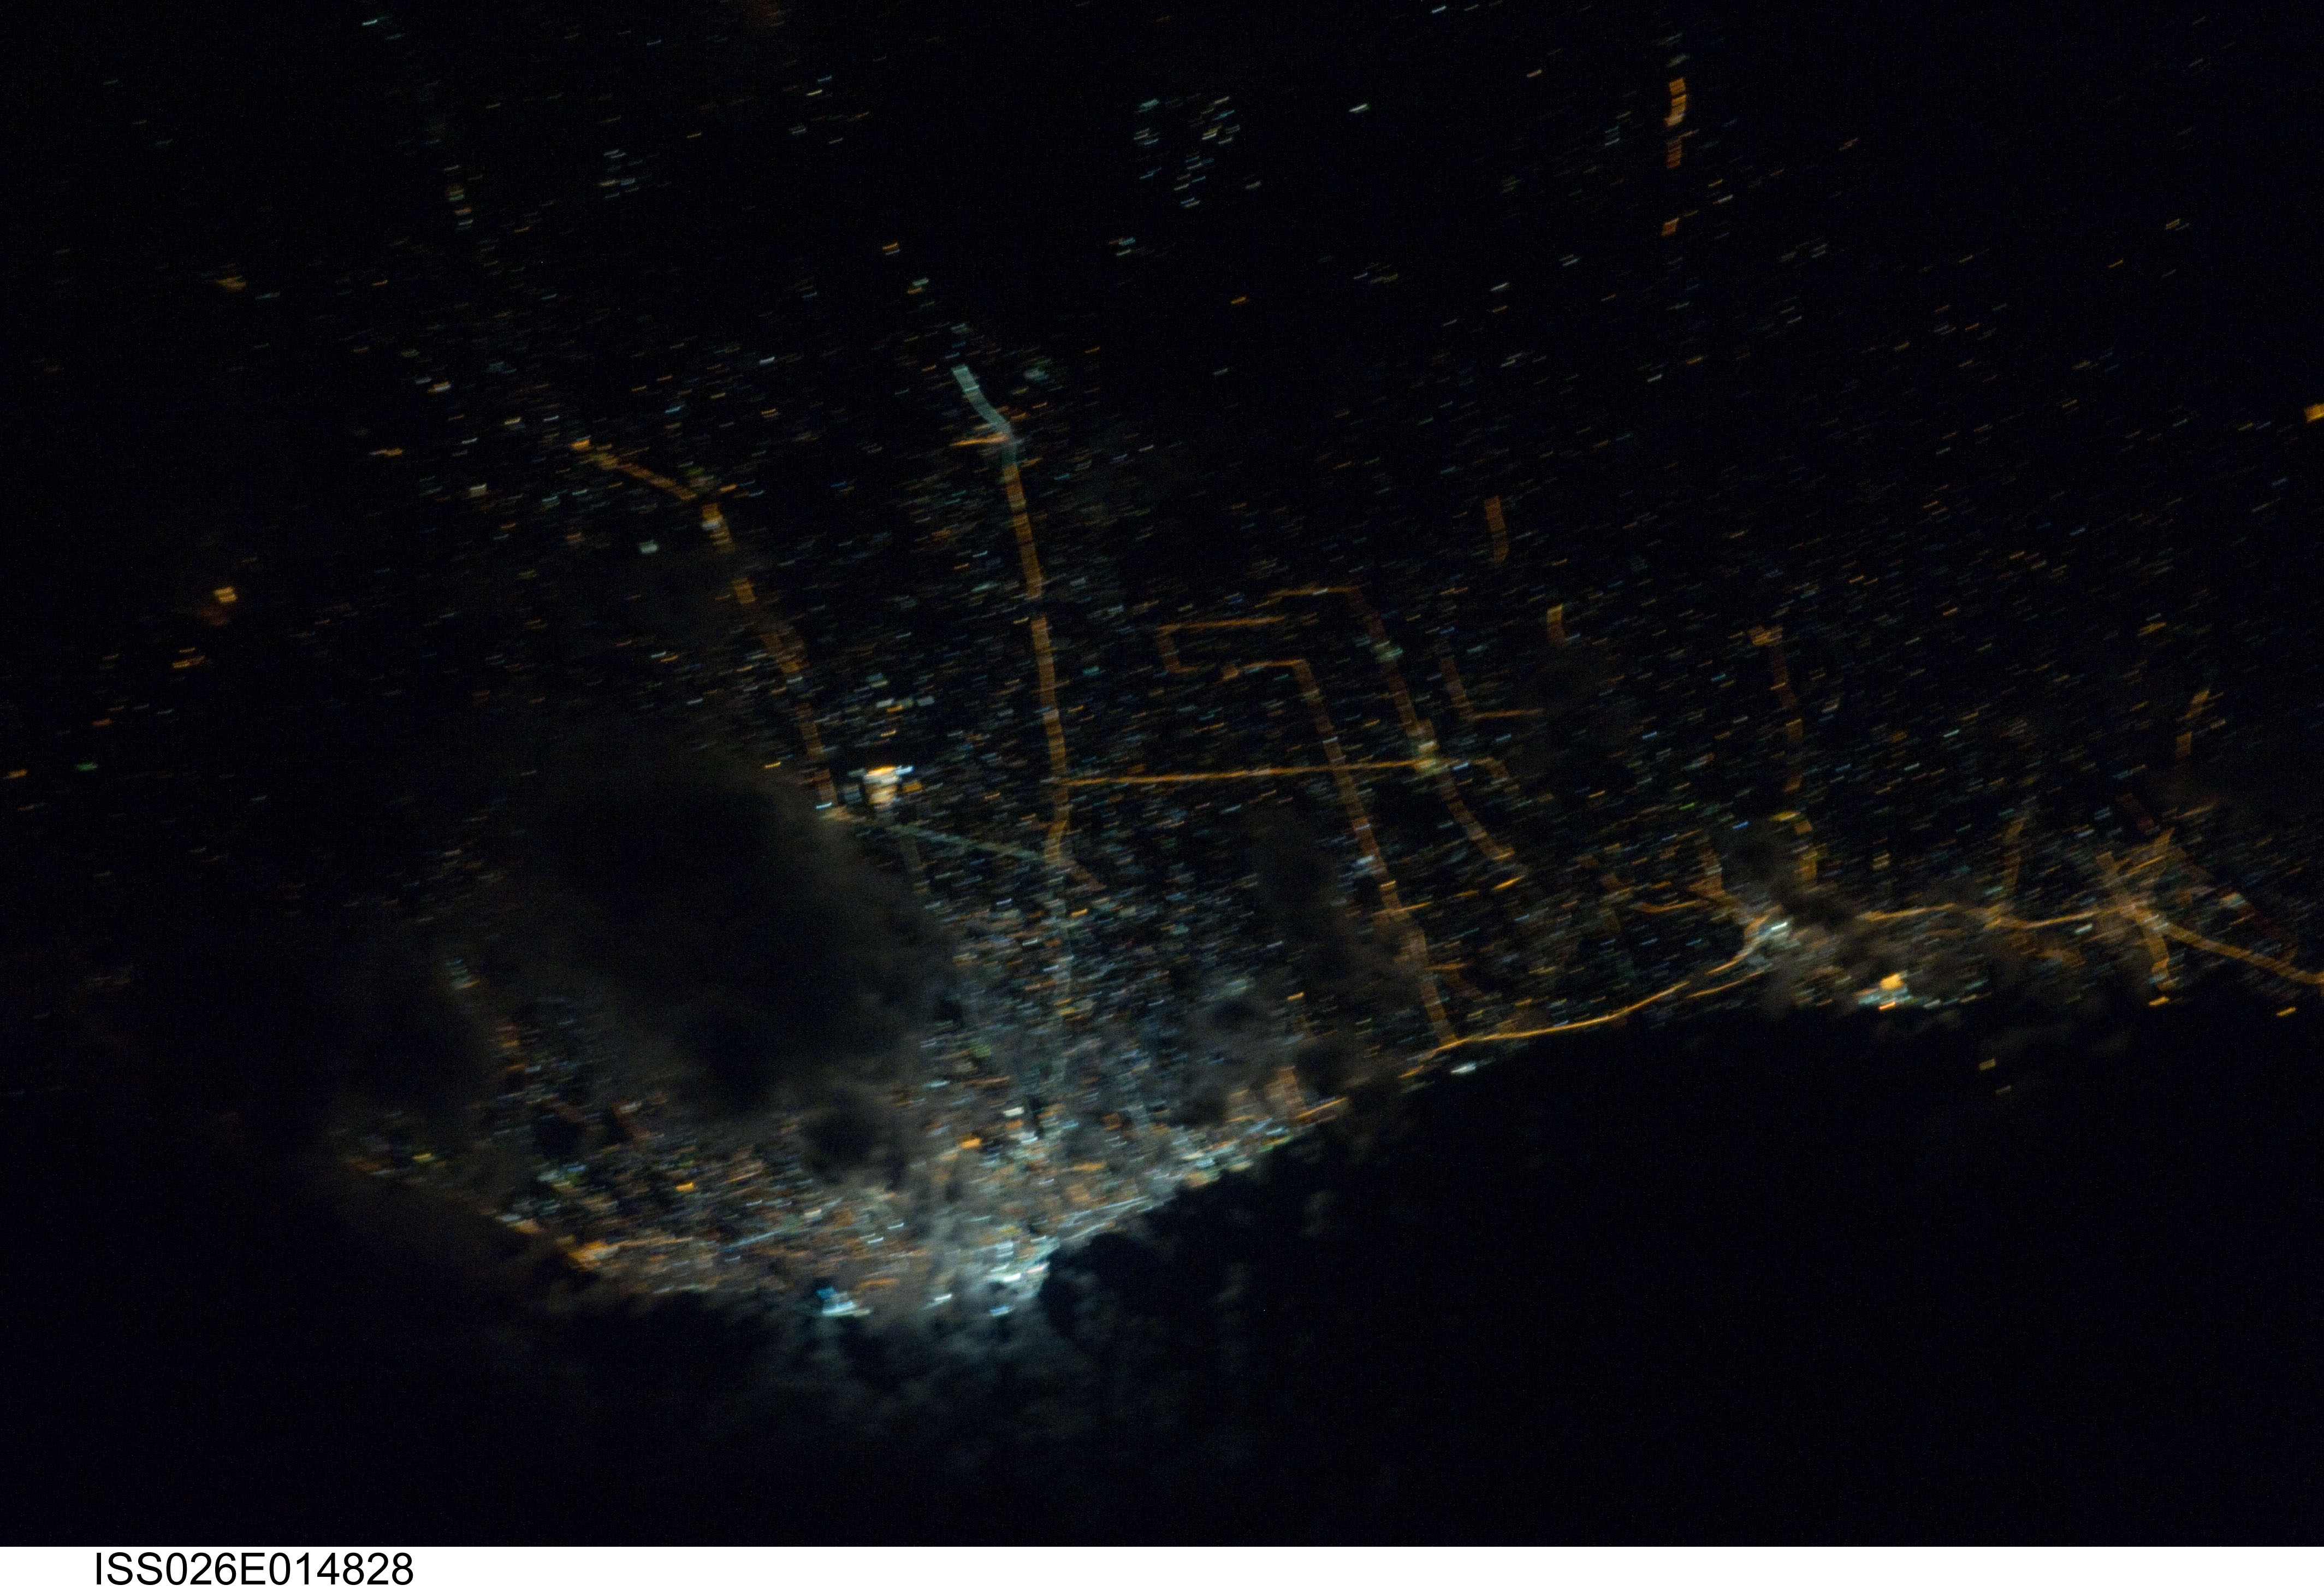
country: LIBYA
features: TRIPOLI AREA AT NIGHT, SOFT
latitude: 32.7
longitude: 13.0
